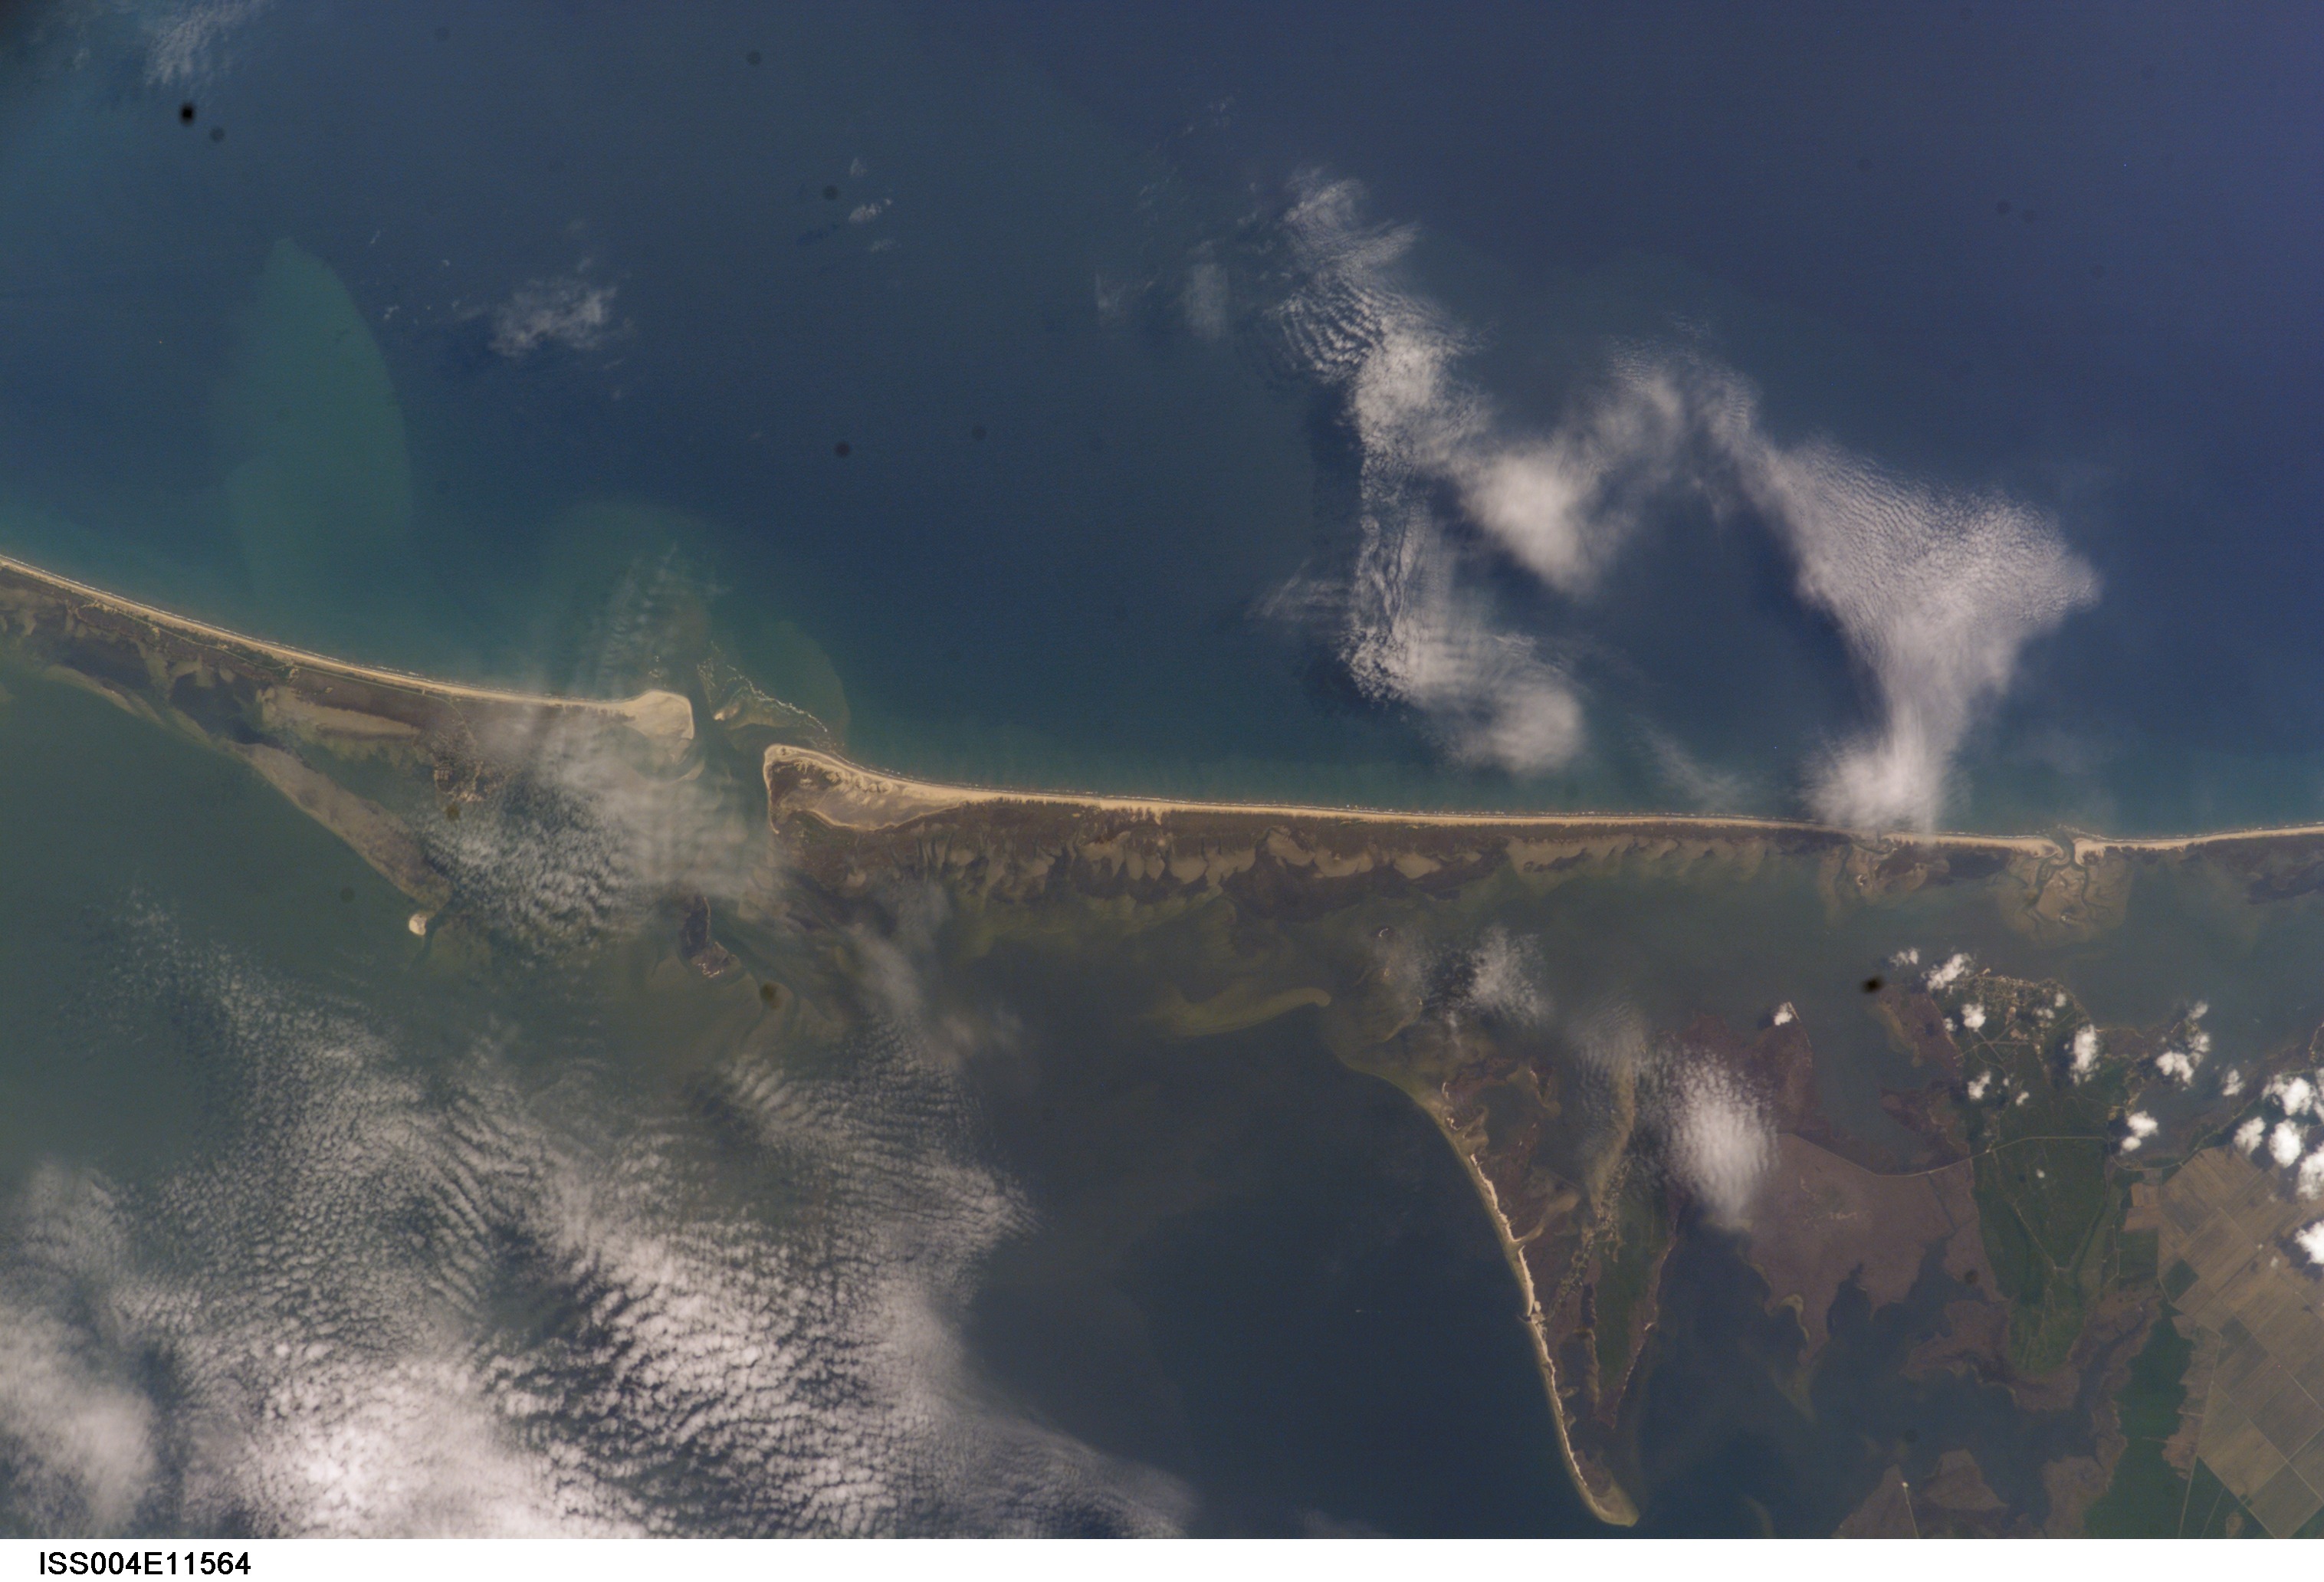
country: USA-NORTH CAROLINA
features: CORE BANKS, CEDAR ISLAND
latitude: 35.0
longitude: -76.0
